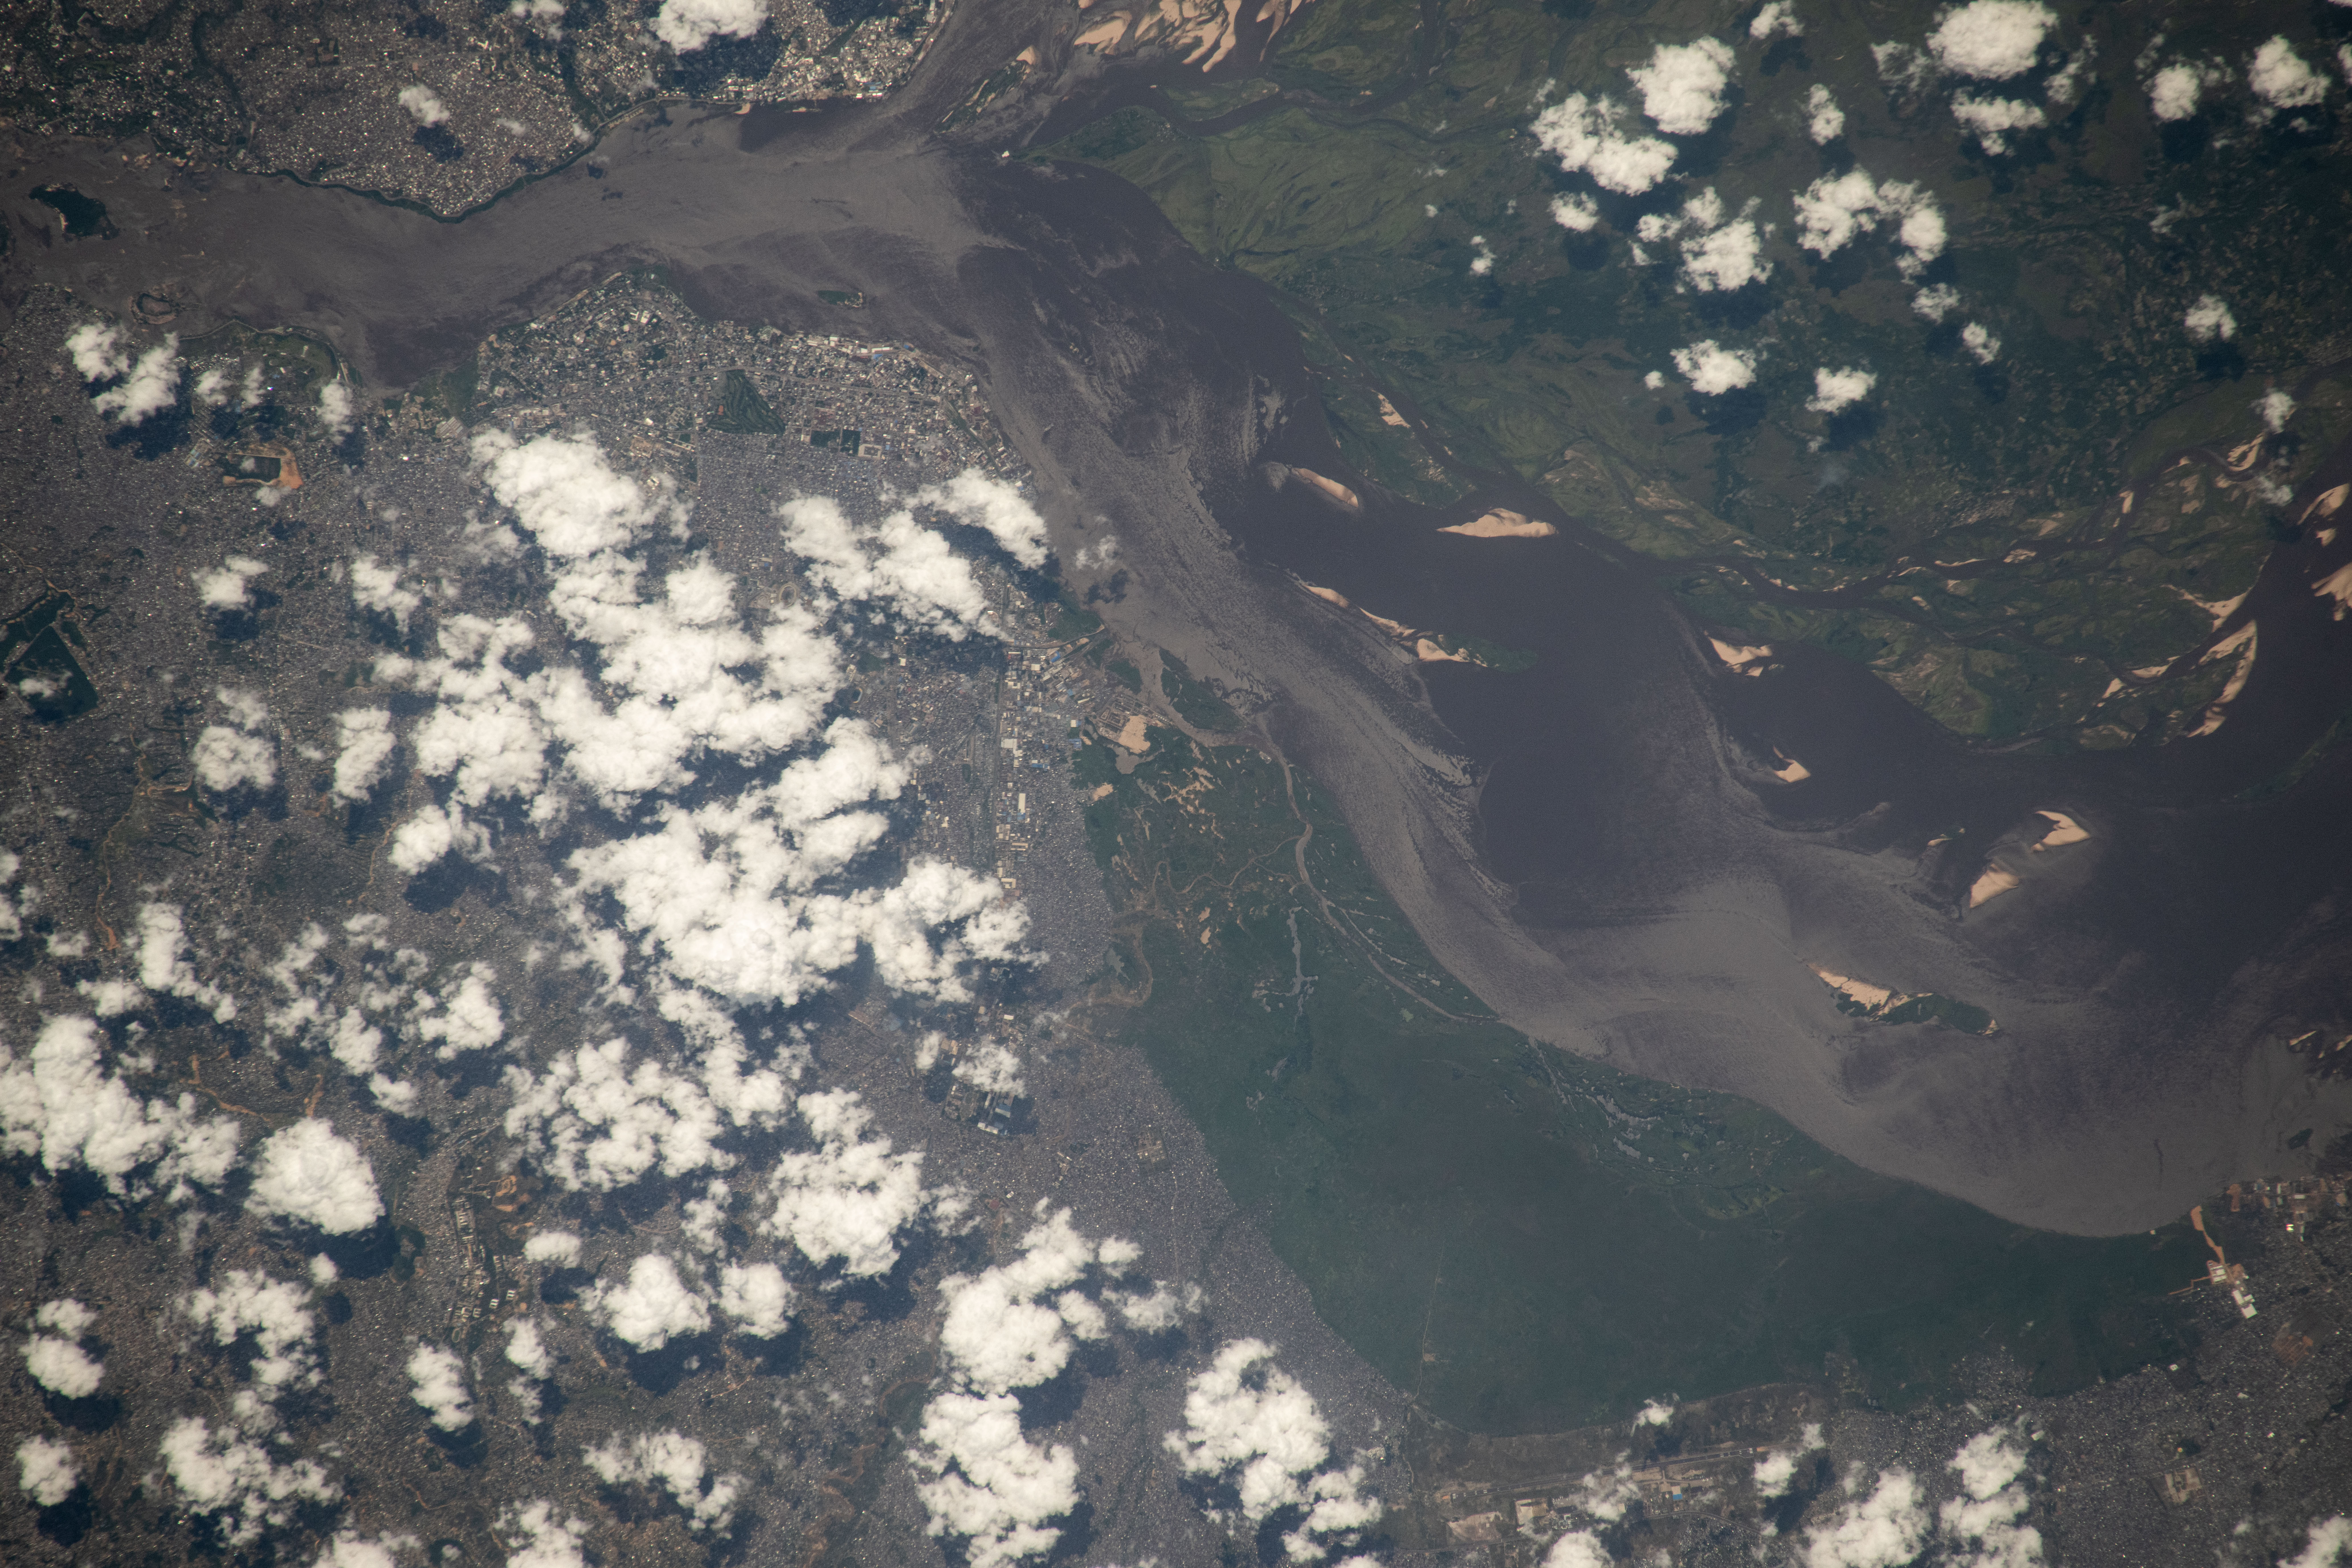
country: DEM. REP. OF CONGO
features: CITY OF KINSHASA, CONGO RIVER, KINSHASA
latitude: -4.3
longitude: 15.4
